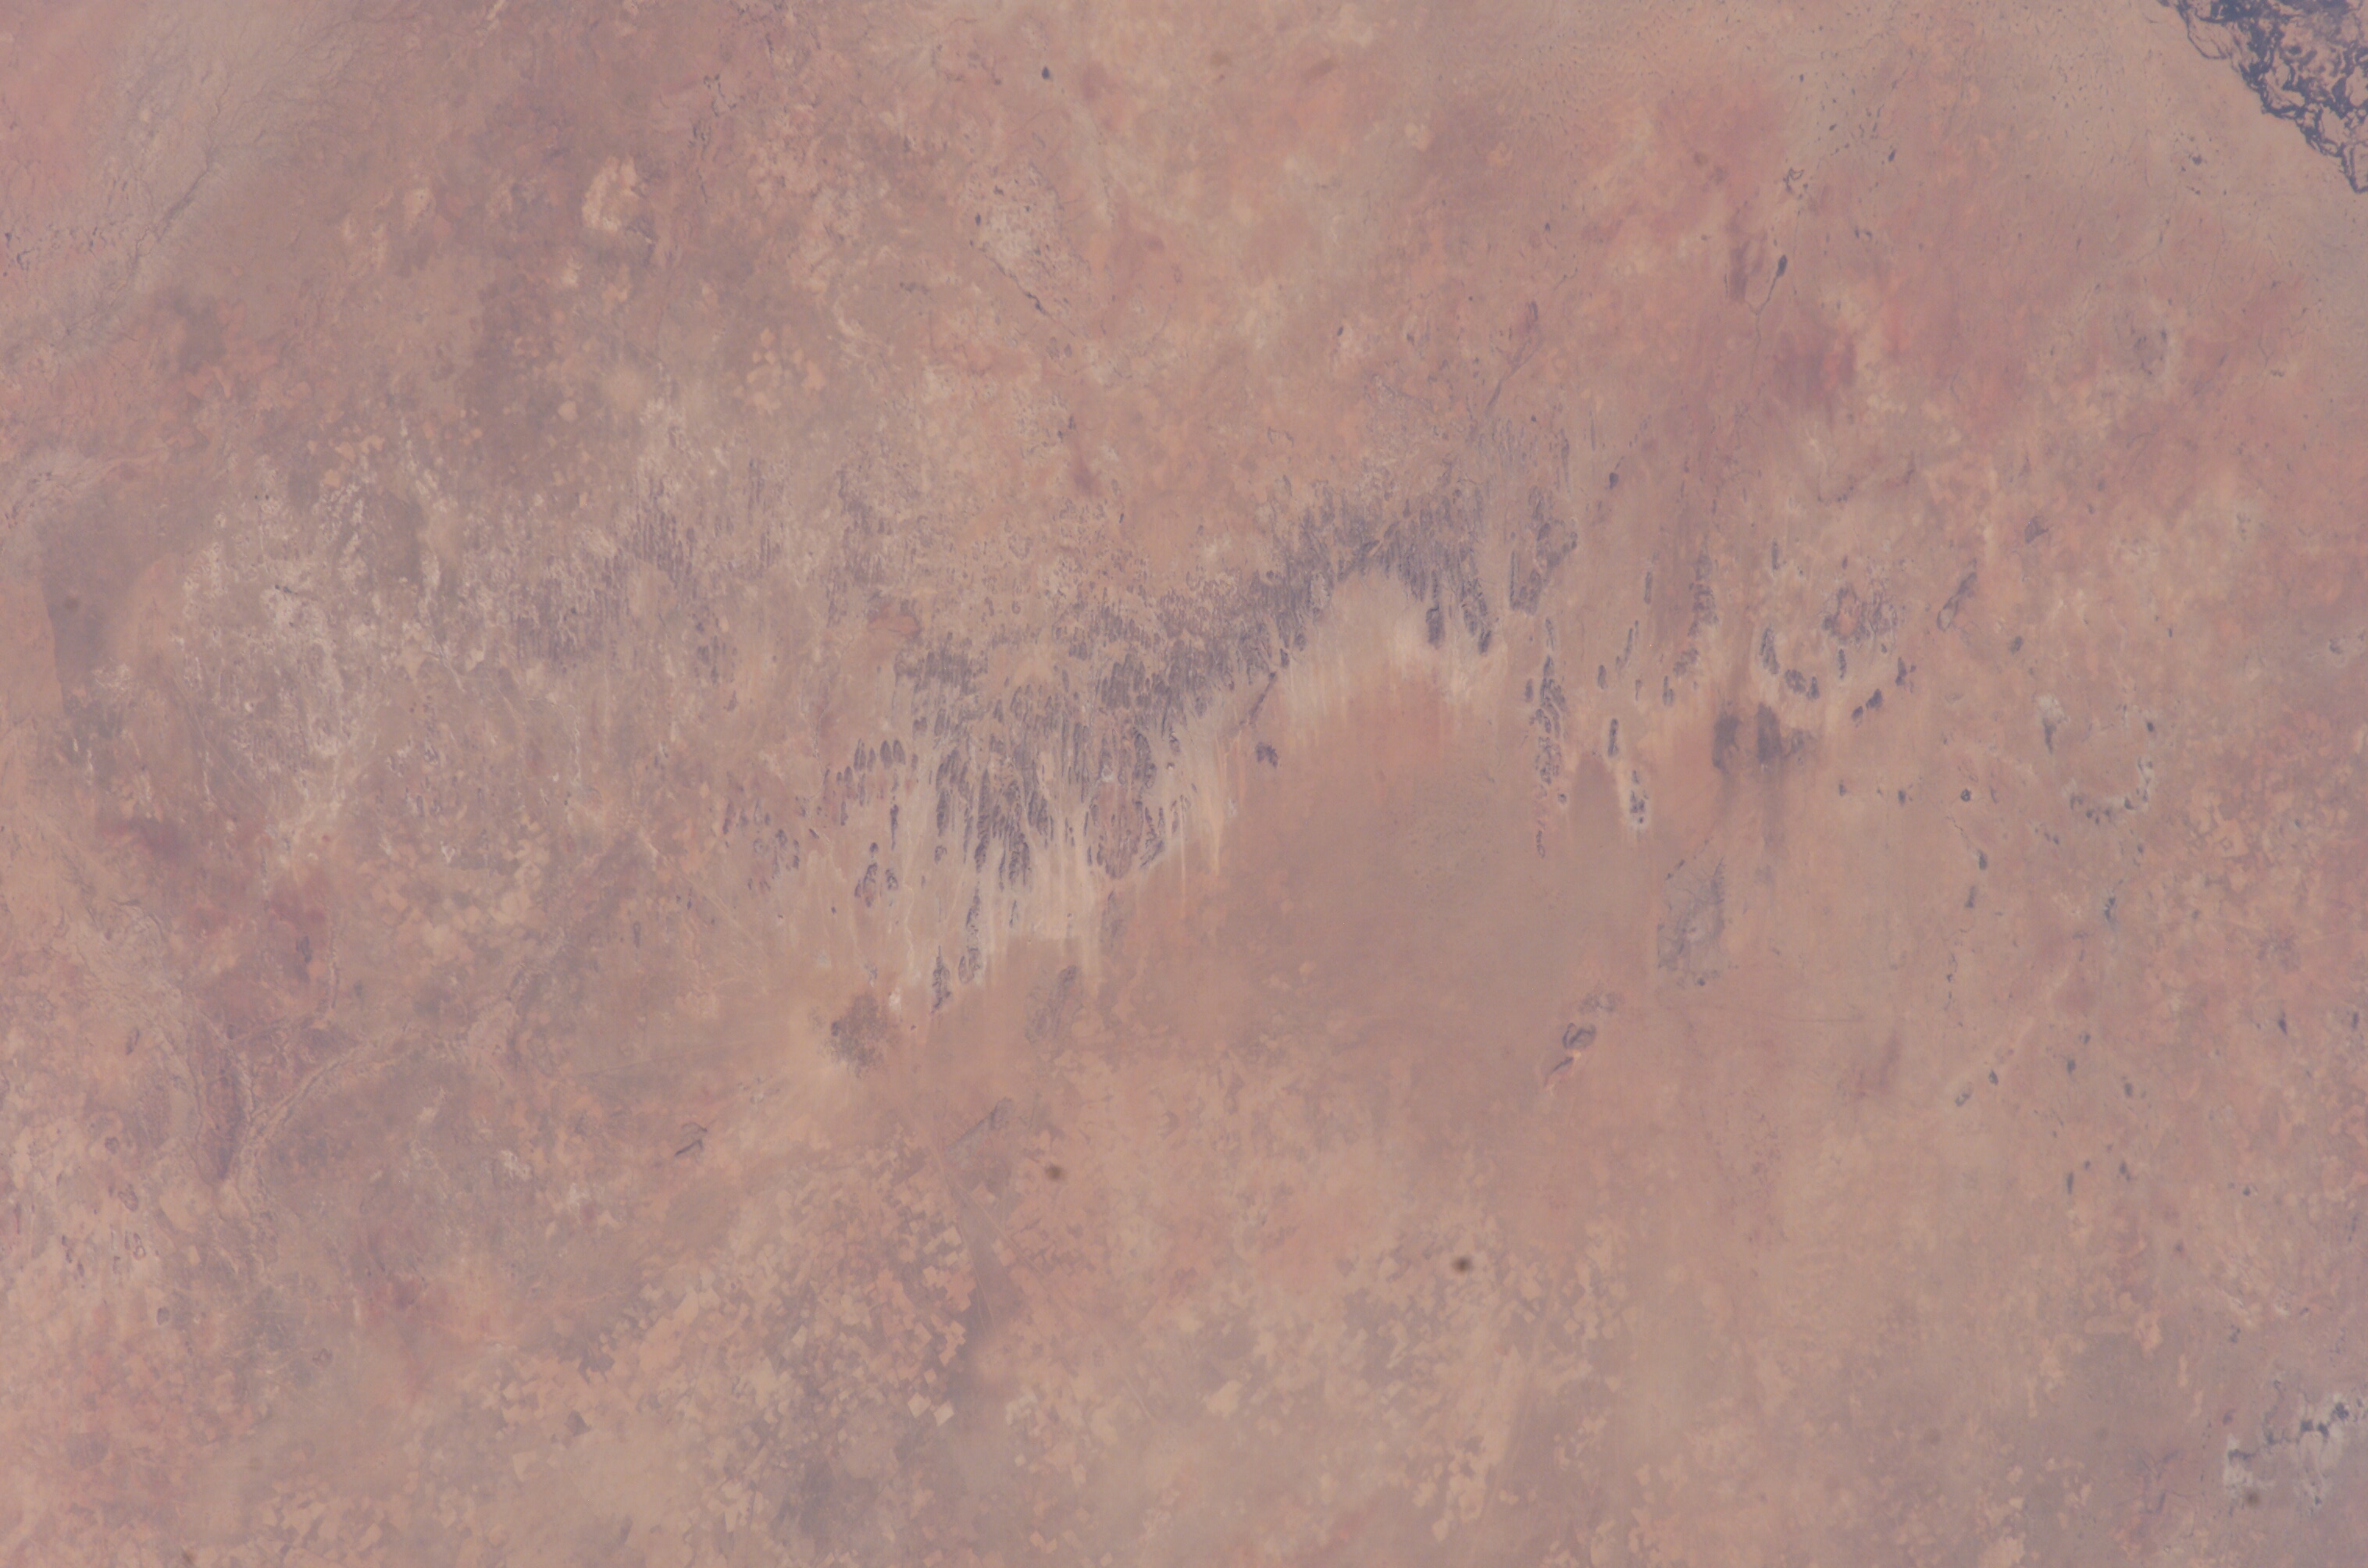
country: SUDAN
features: SCARP, AL HILLAH, AGR. PLOTS
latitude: 13.5
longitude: 27.0
